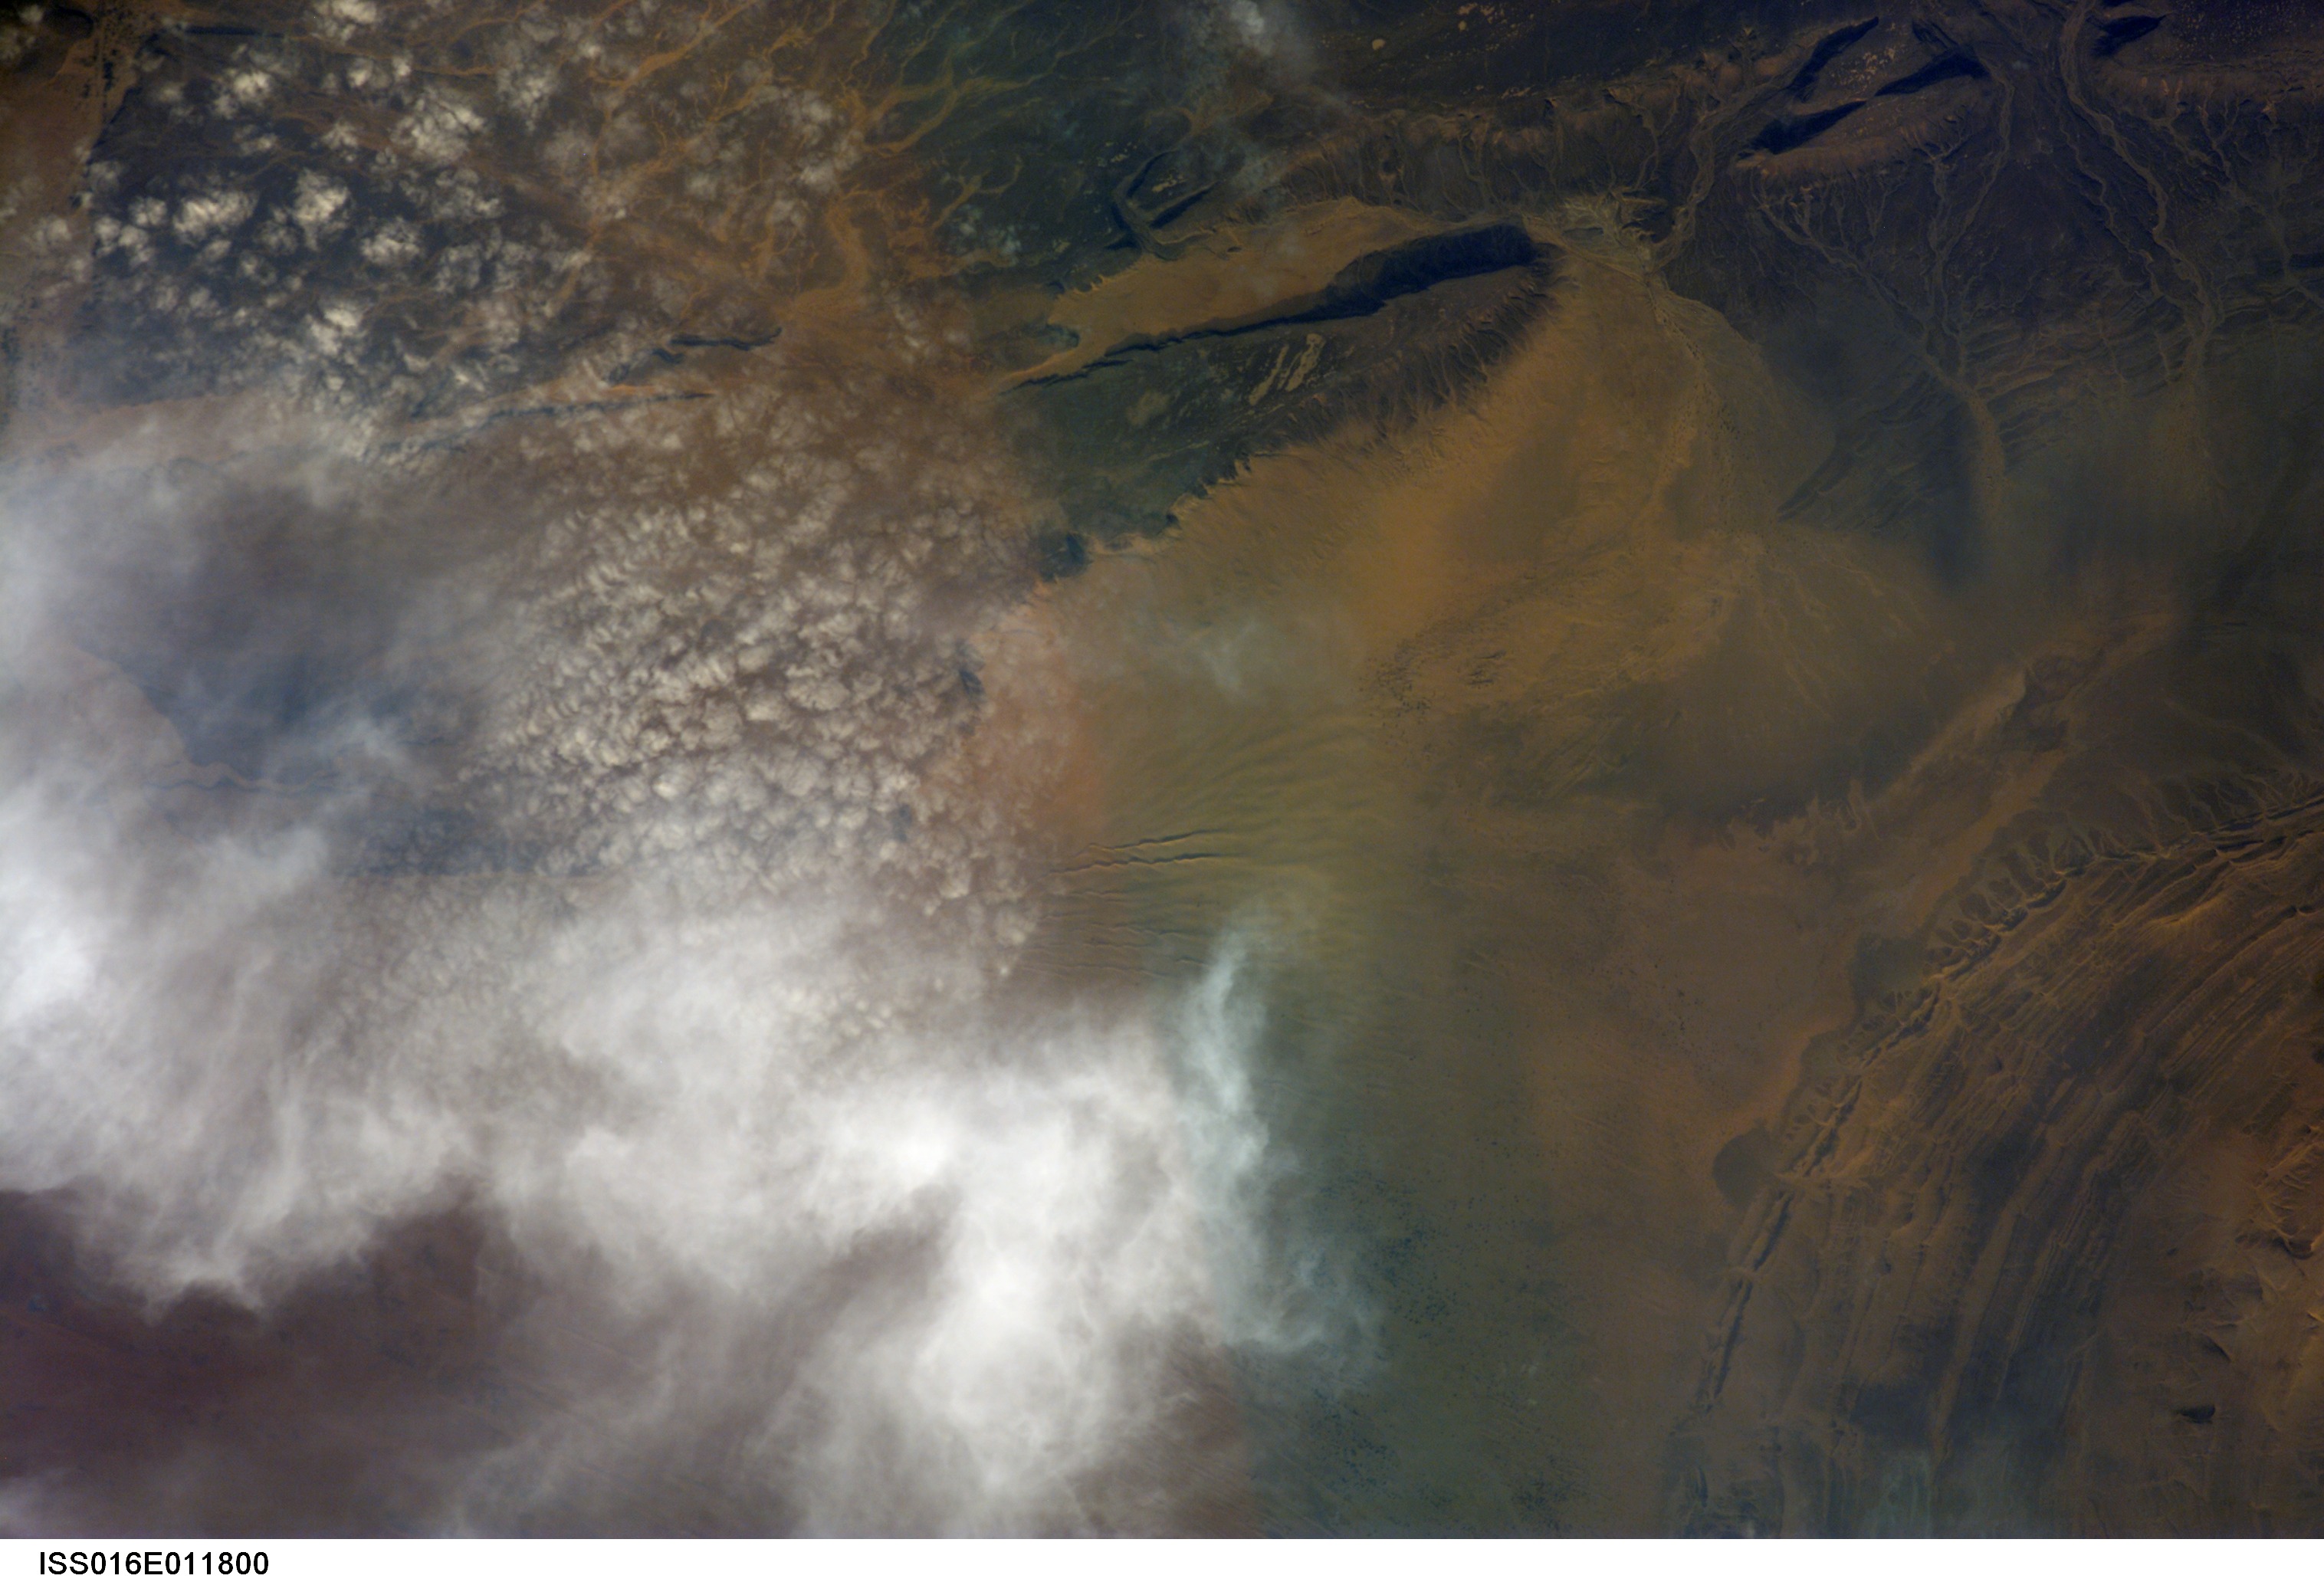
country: MAURITANIA
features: OUADANE, RICHAT STRUCTURE
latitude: 21.0
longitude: -11.6
